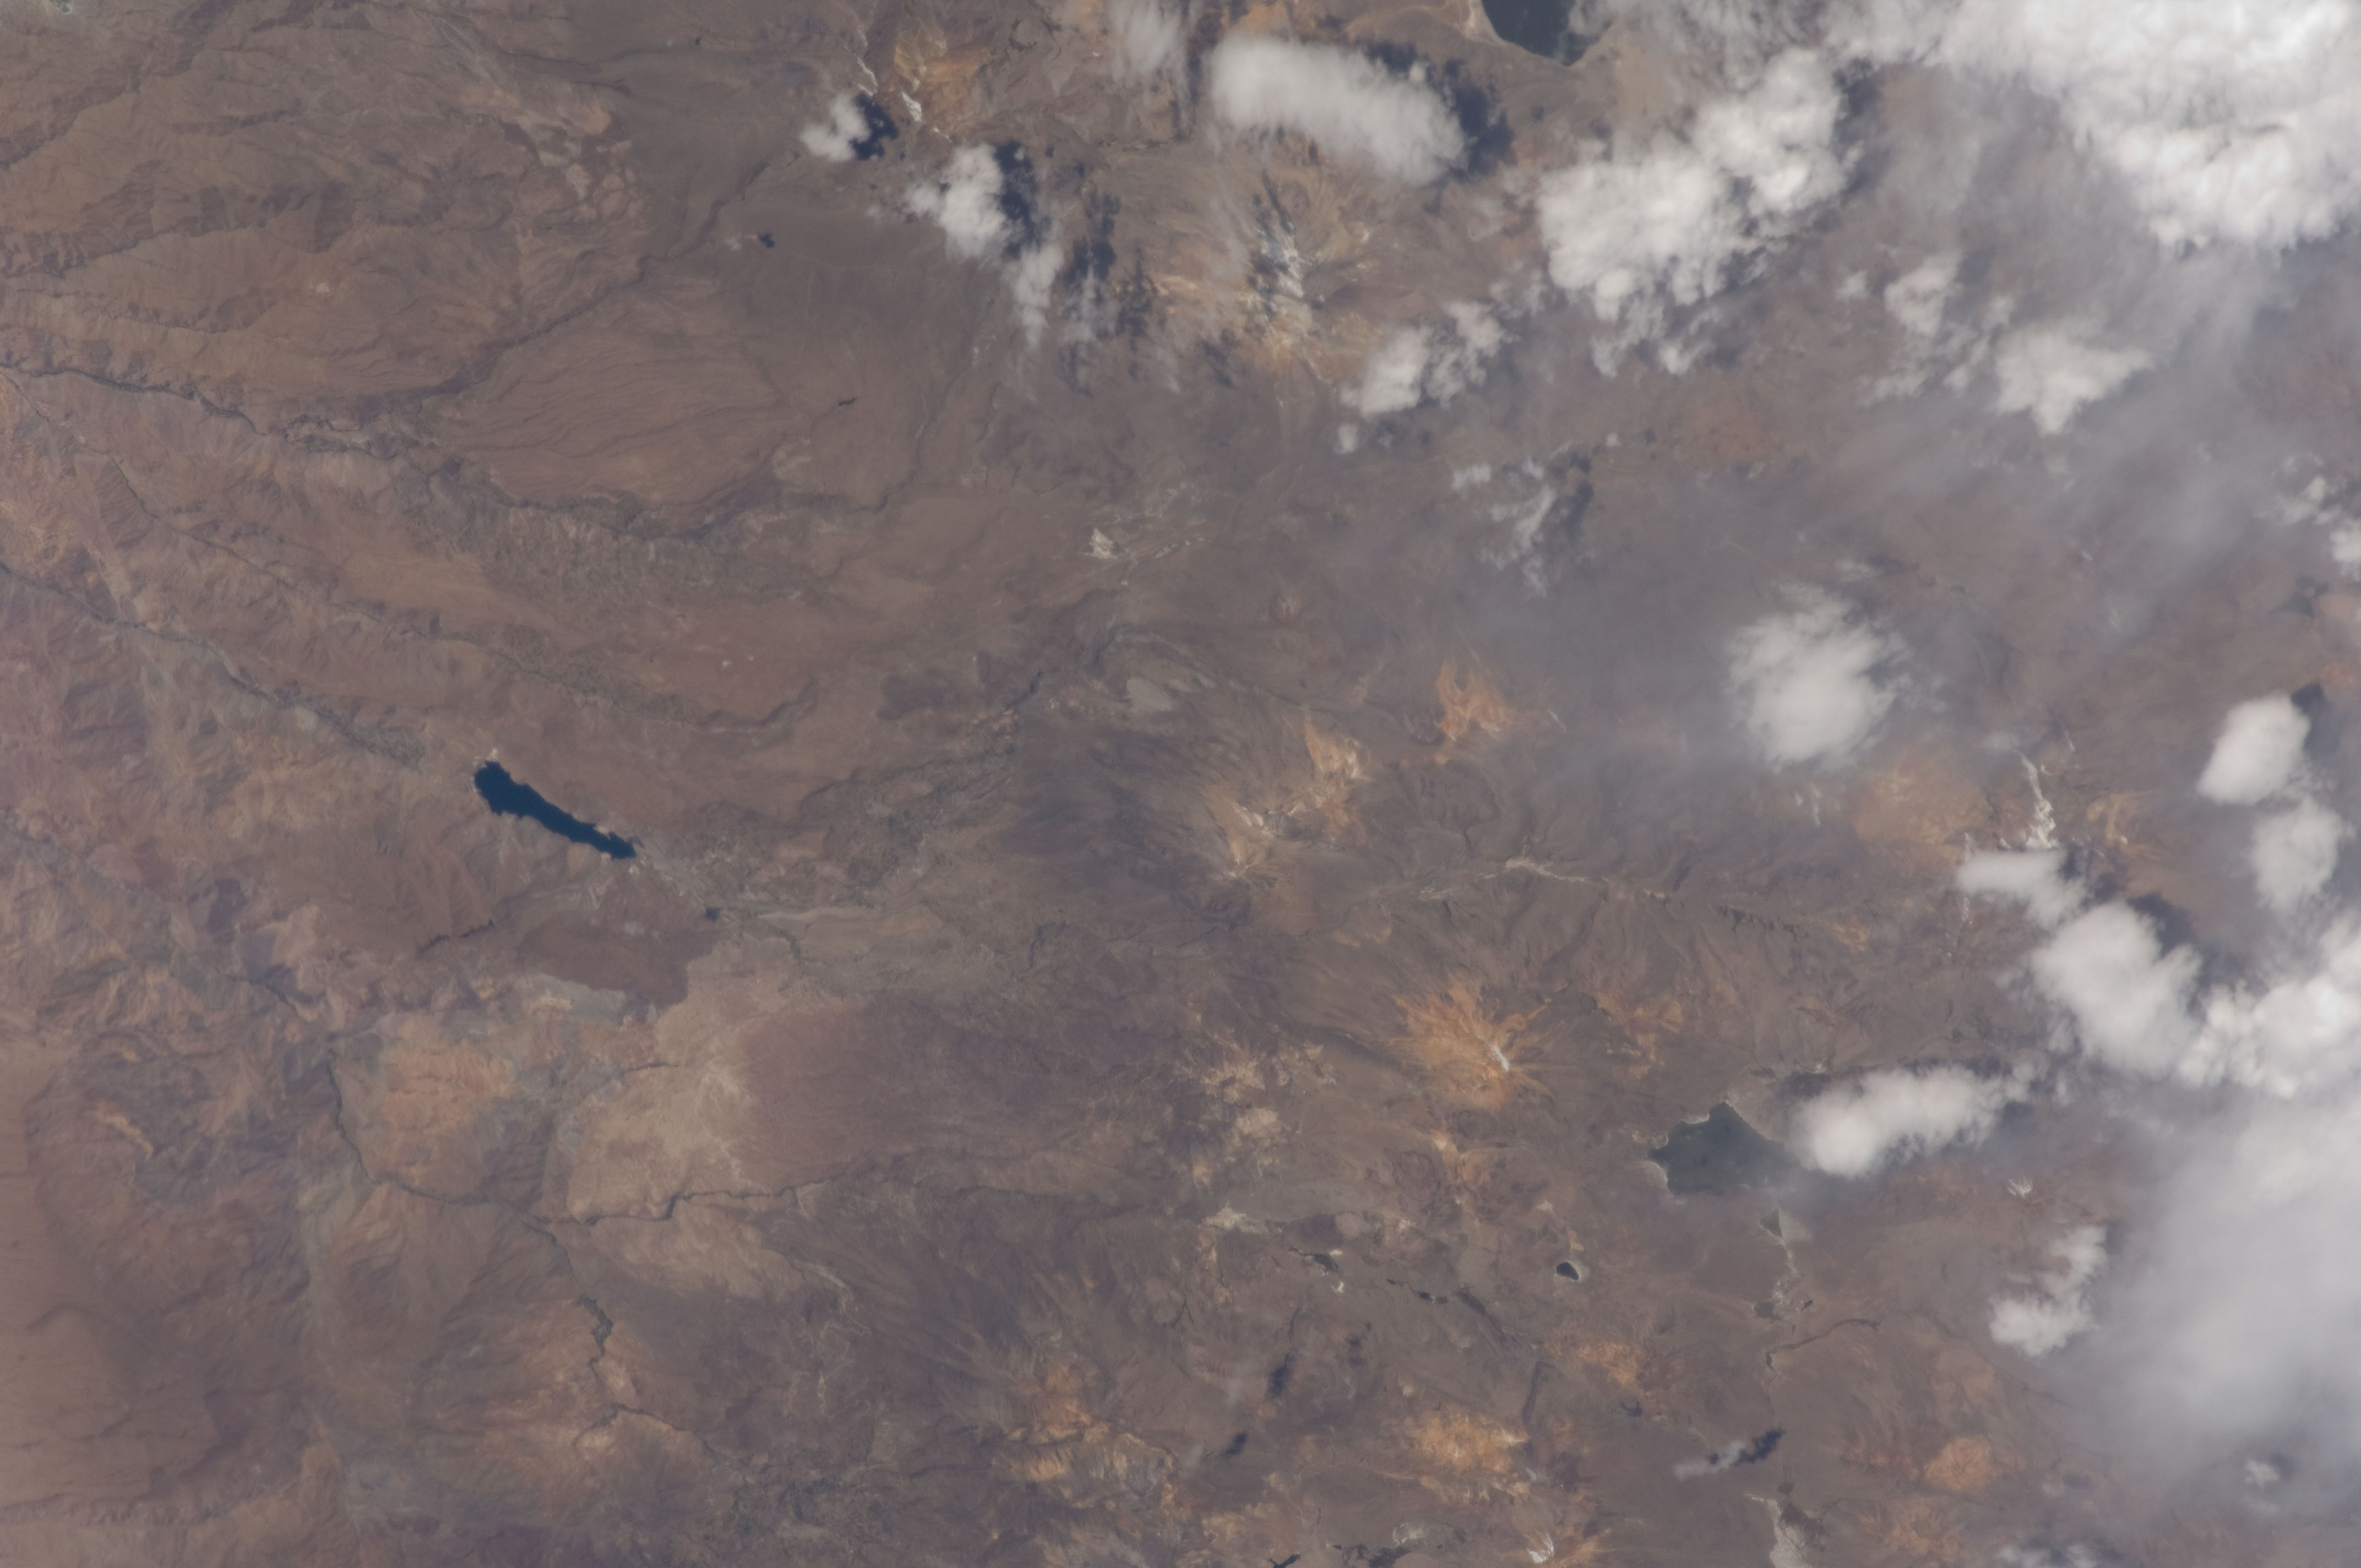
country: PERU
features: CORDERILLA OCCIDENTAL MTS., ARICOTA LAKE
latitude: -17.2
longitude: -70.2
